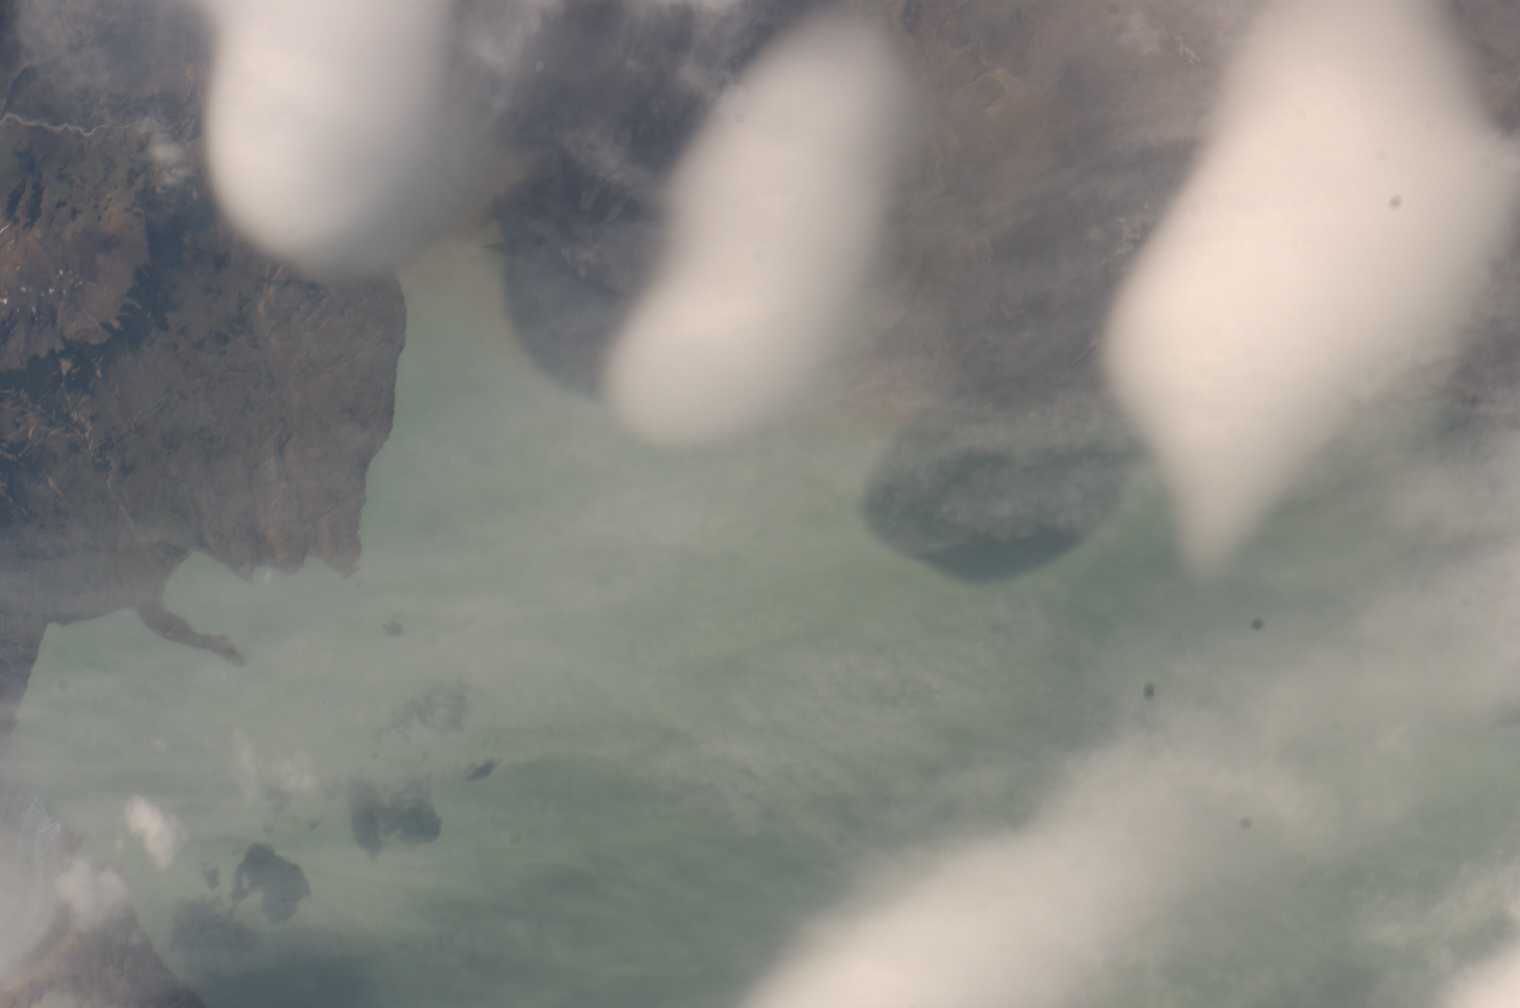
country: ARGENTINA
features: NORTHWESTERN LAKE VIEDMA
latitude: -49.5
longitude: -72.8
